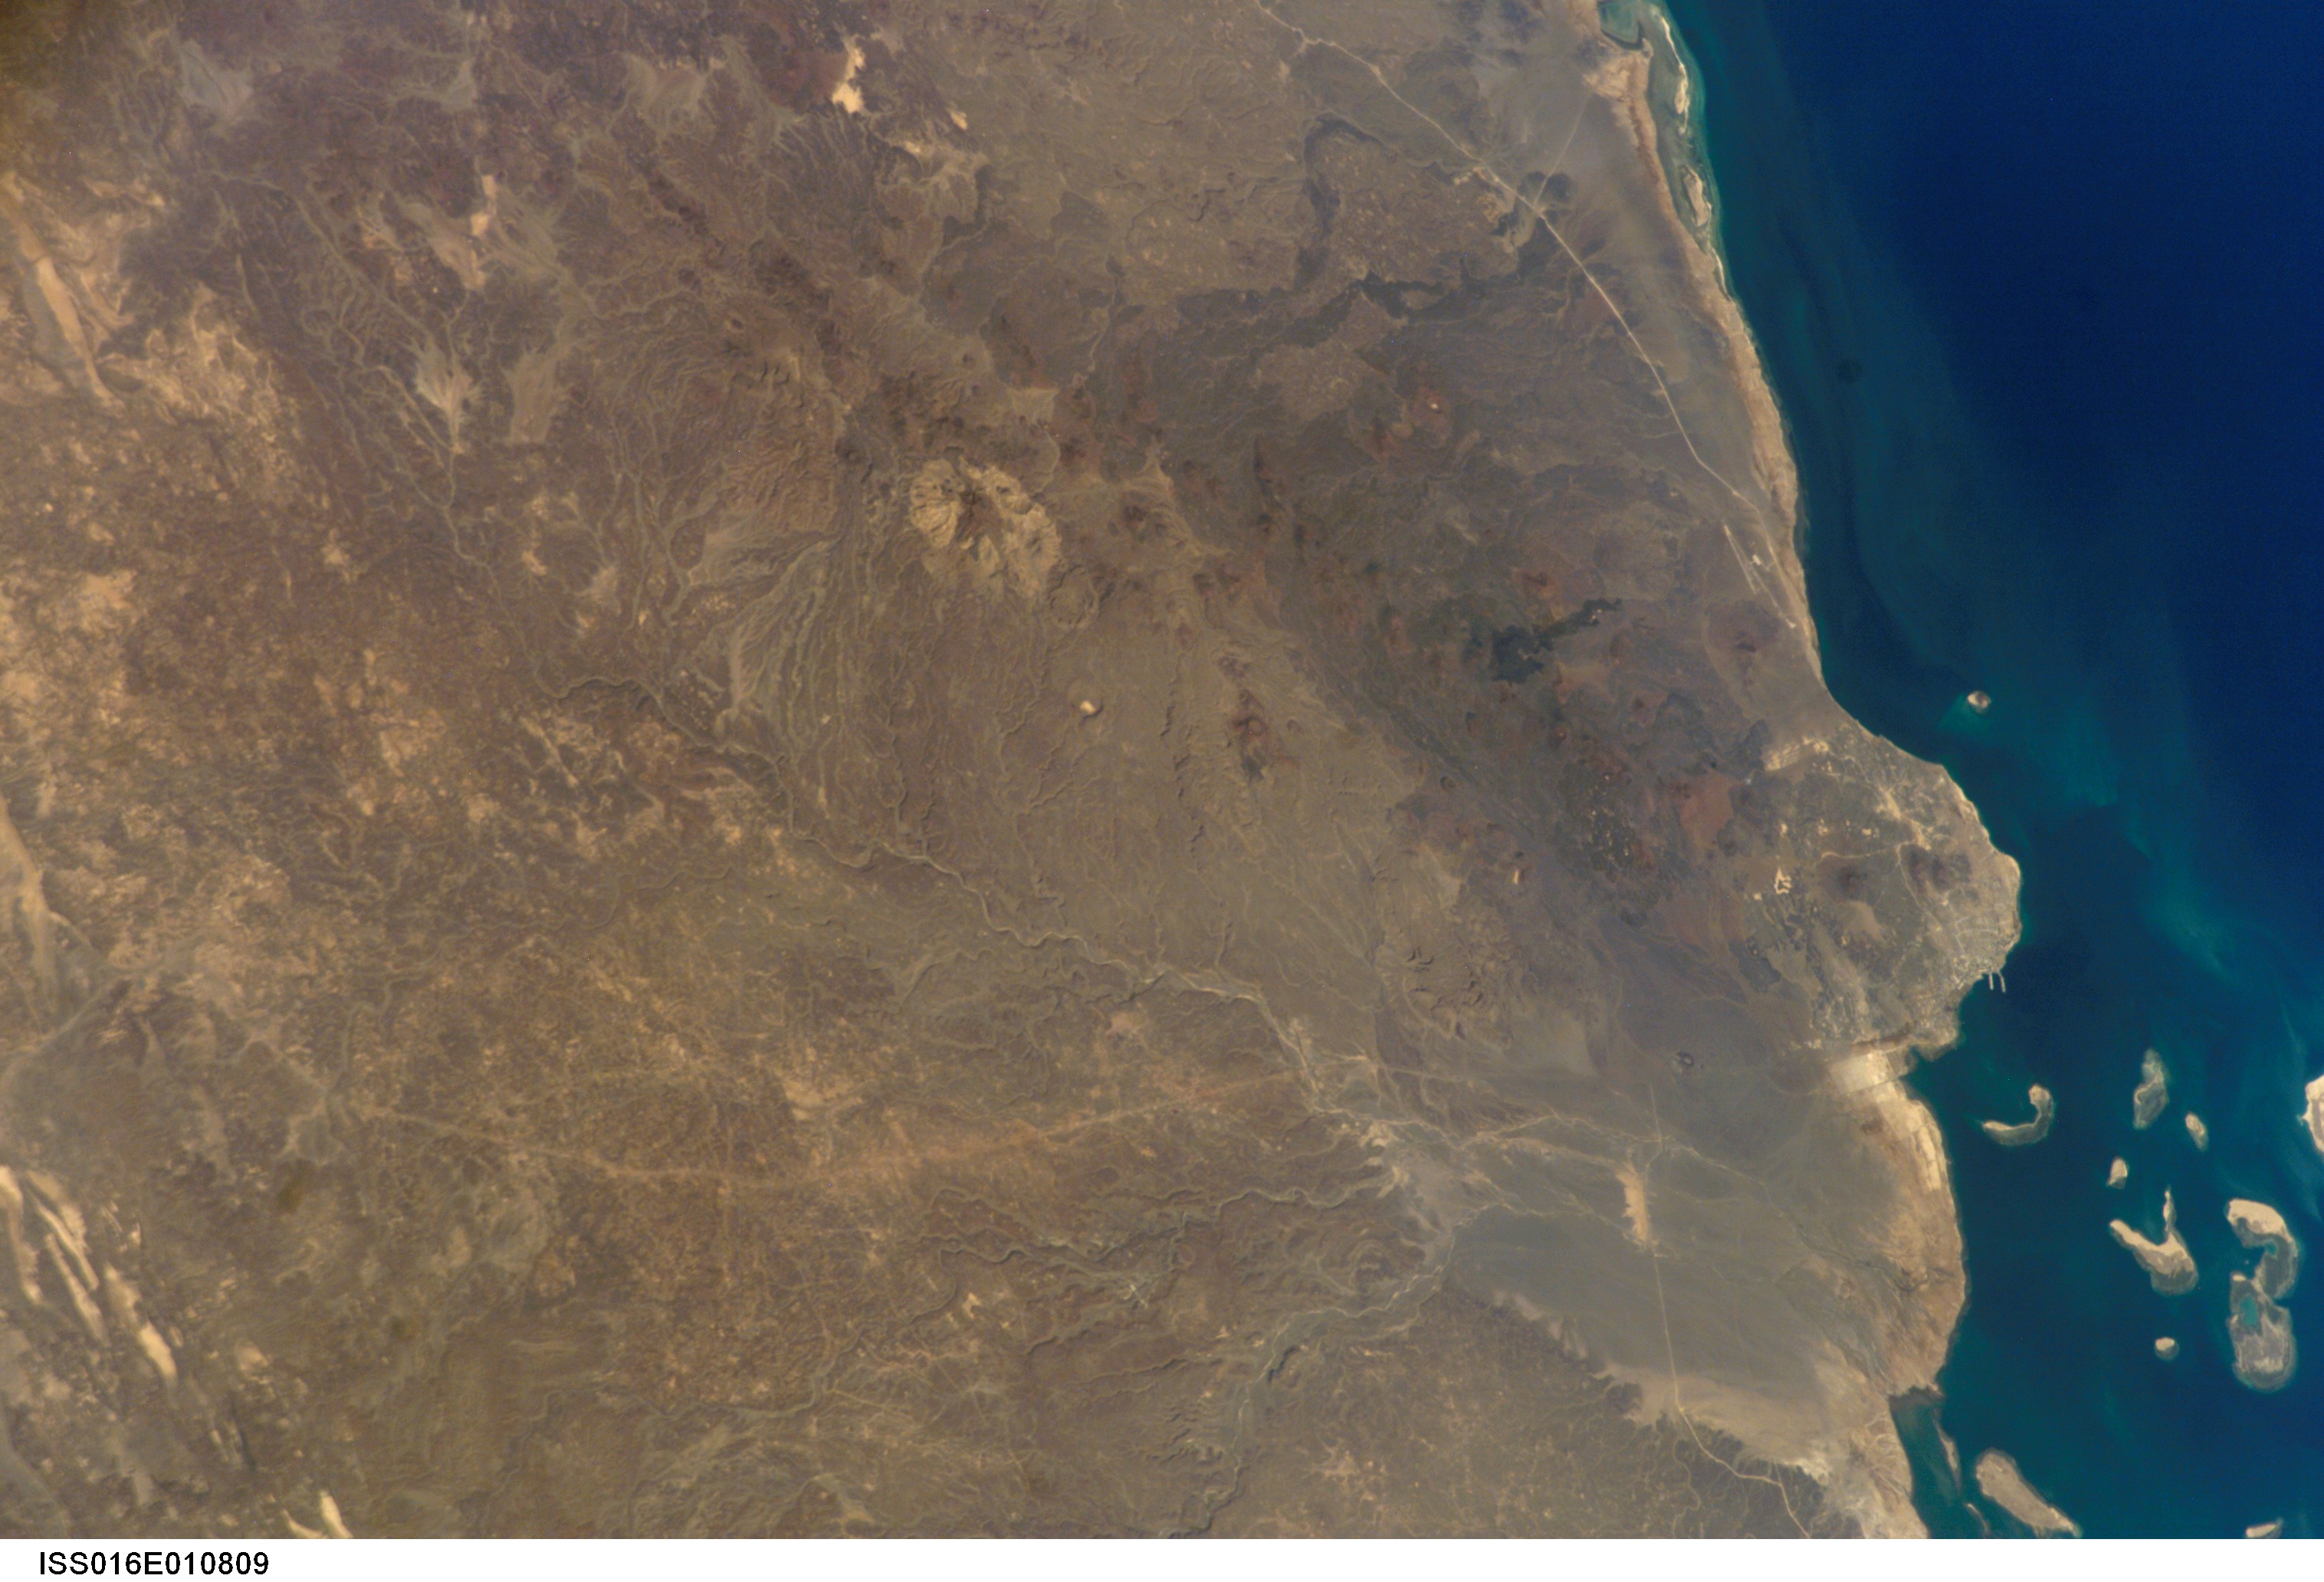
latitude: 13.0
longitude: 42.5
